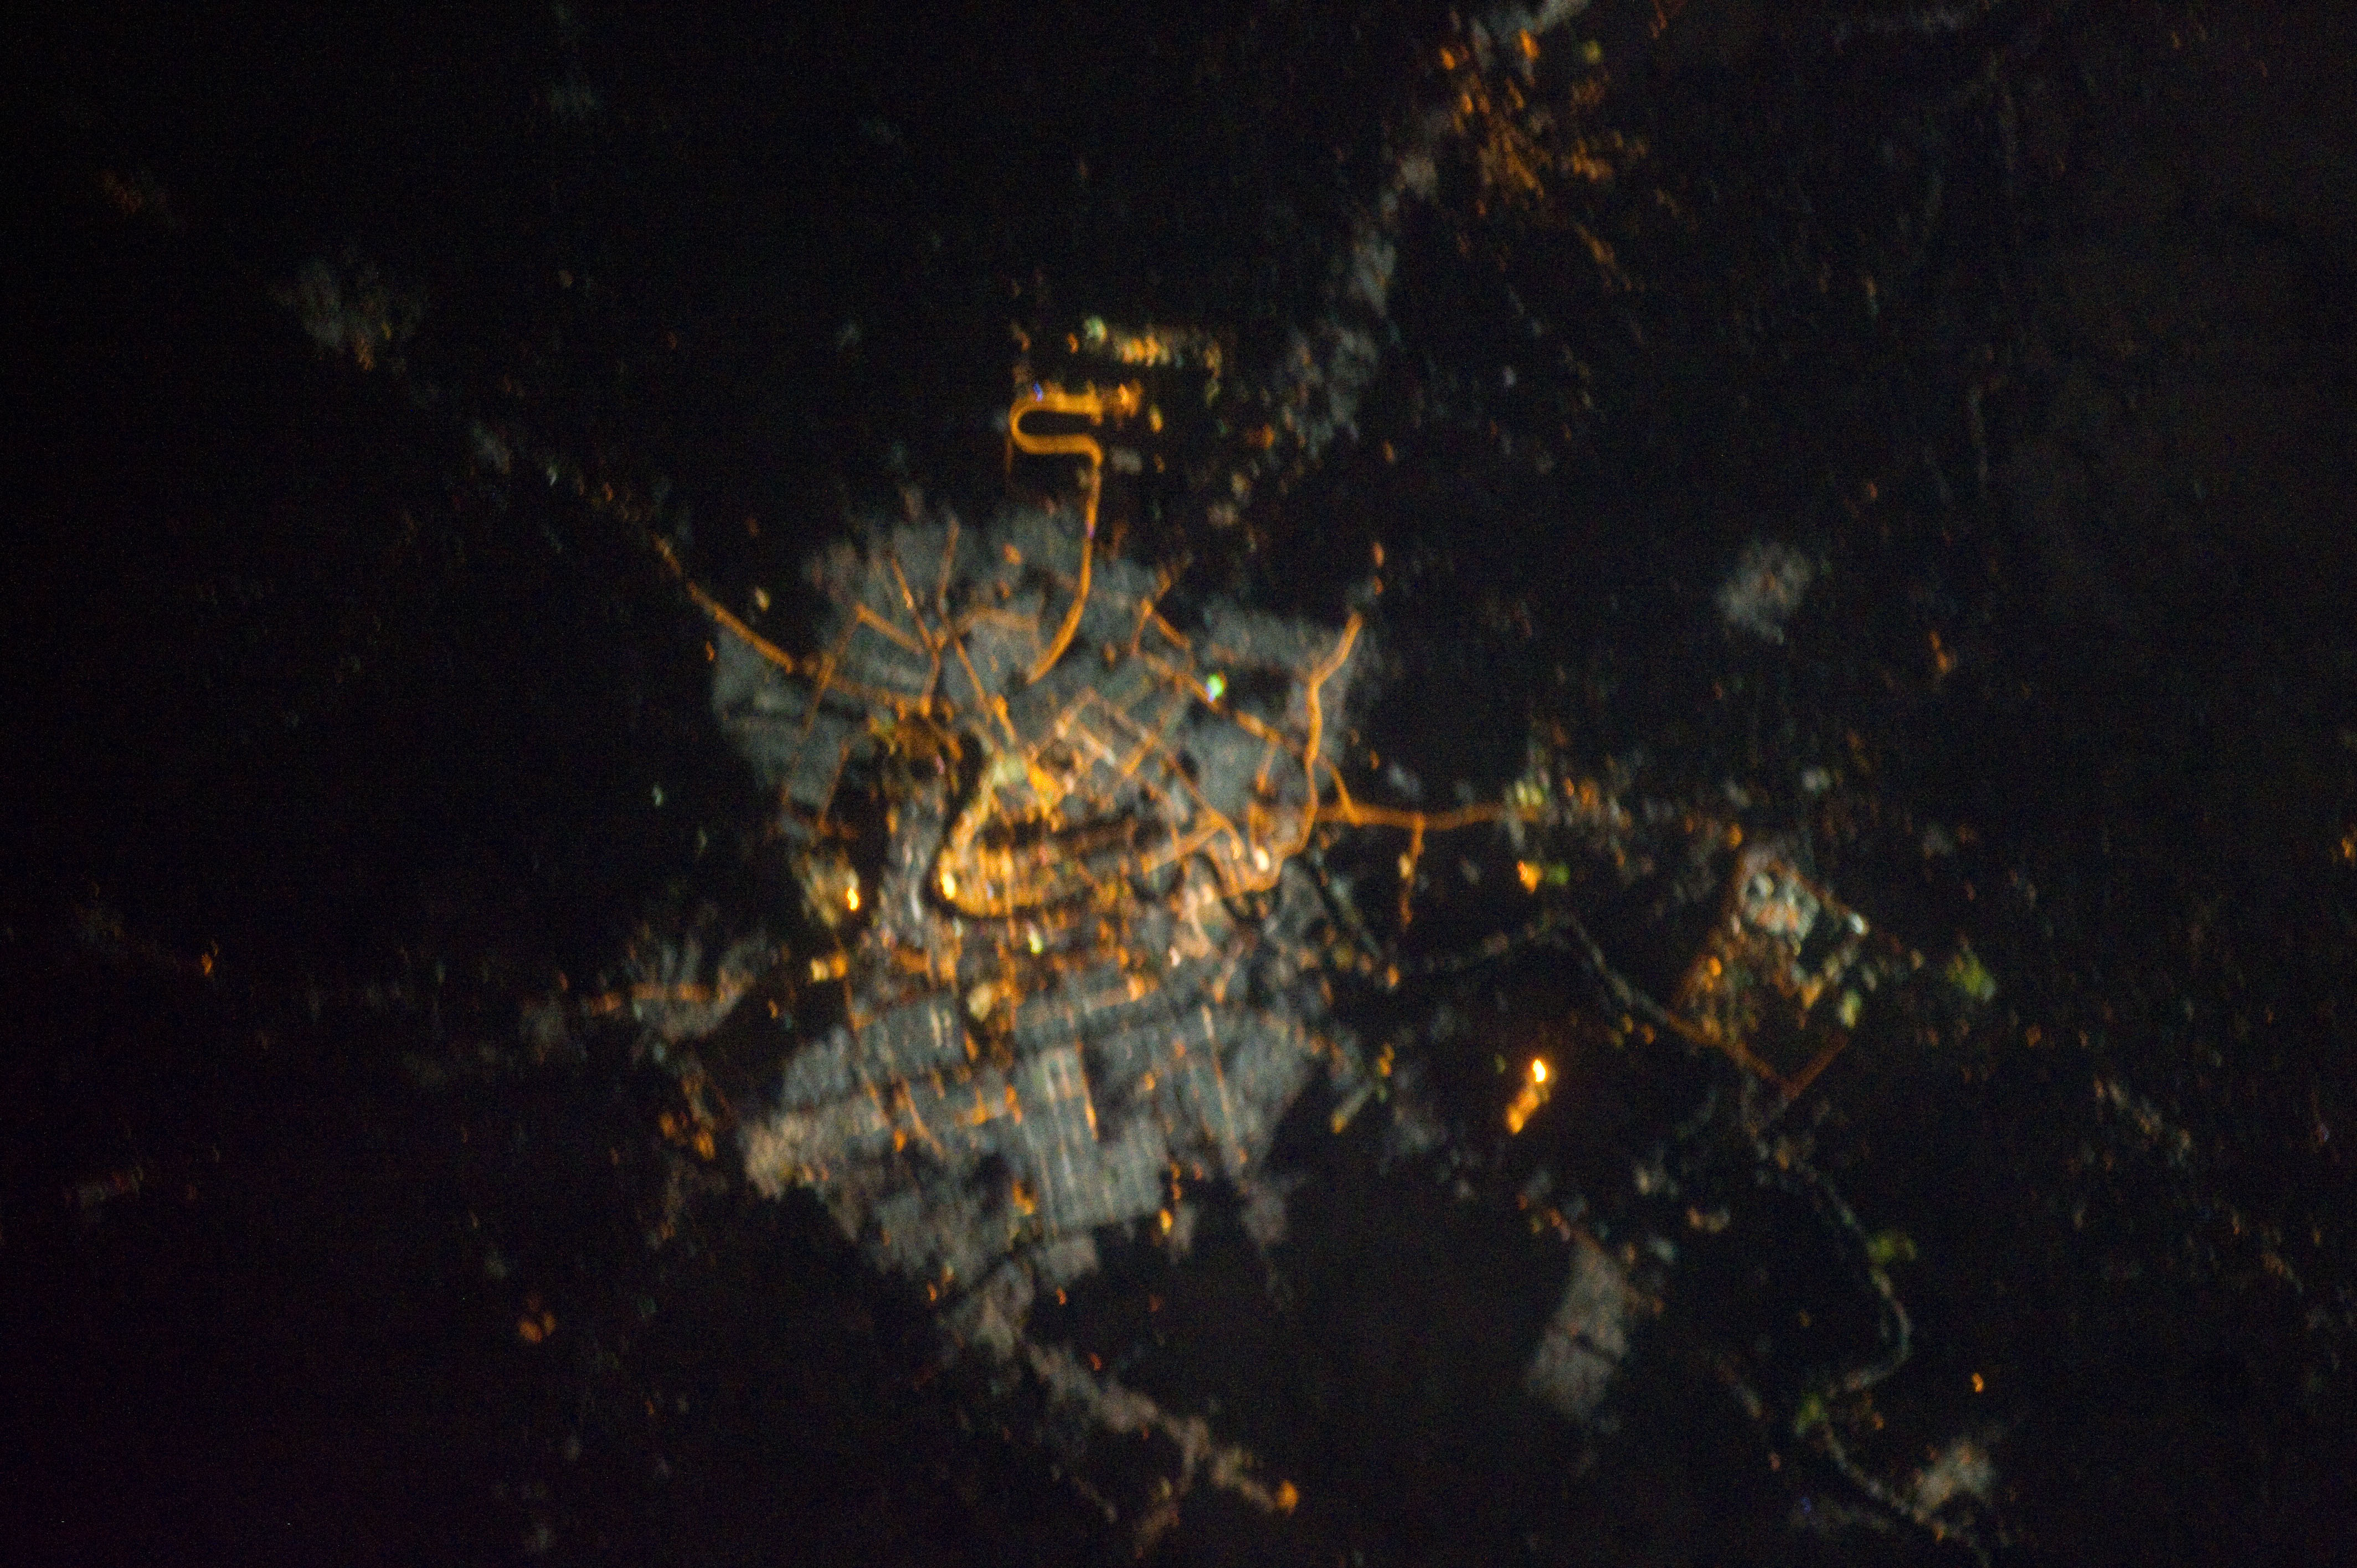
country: IRAQ
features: BAGHDAD AT NIGHT, SOFT
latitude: 33.3
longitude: 44.3
